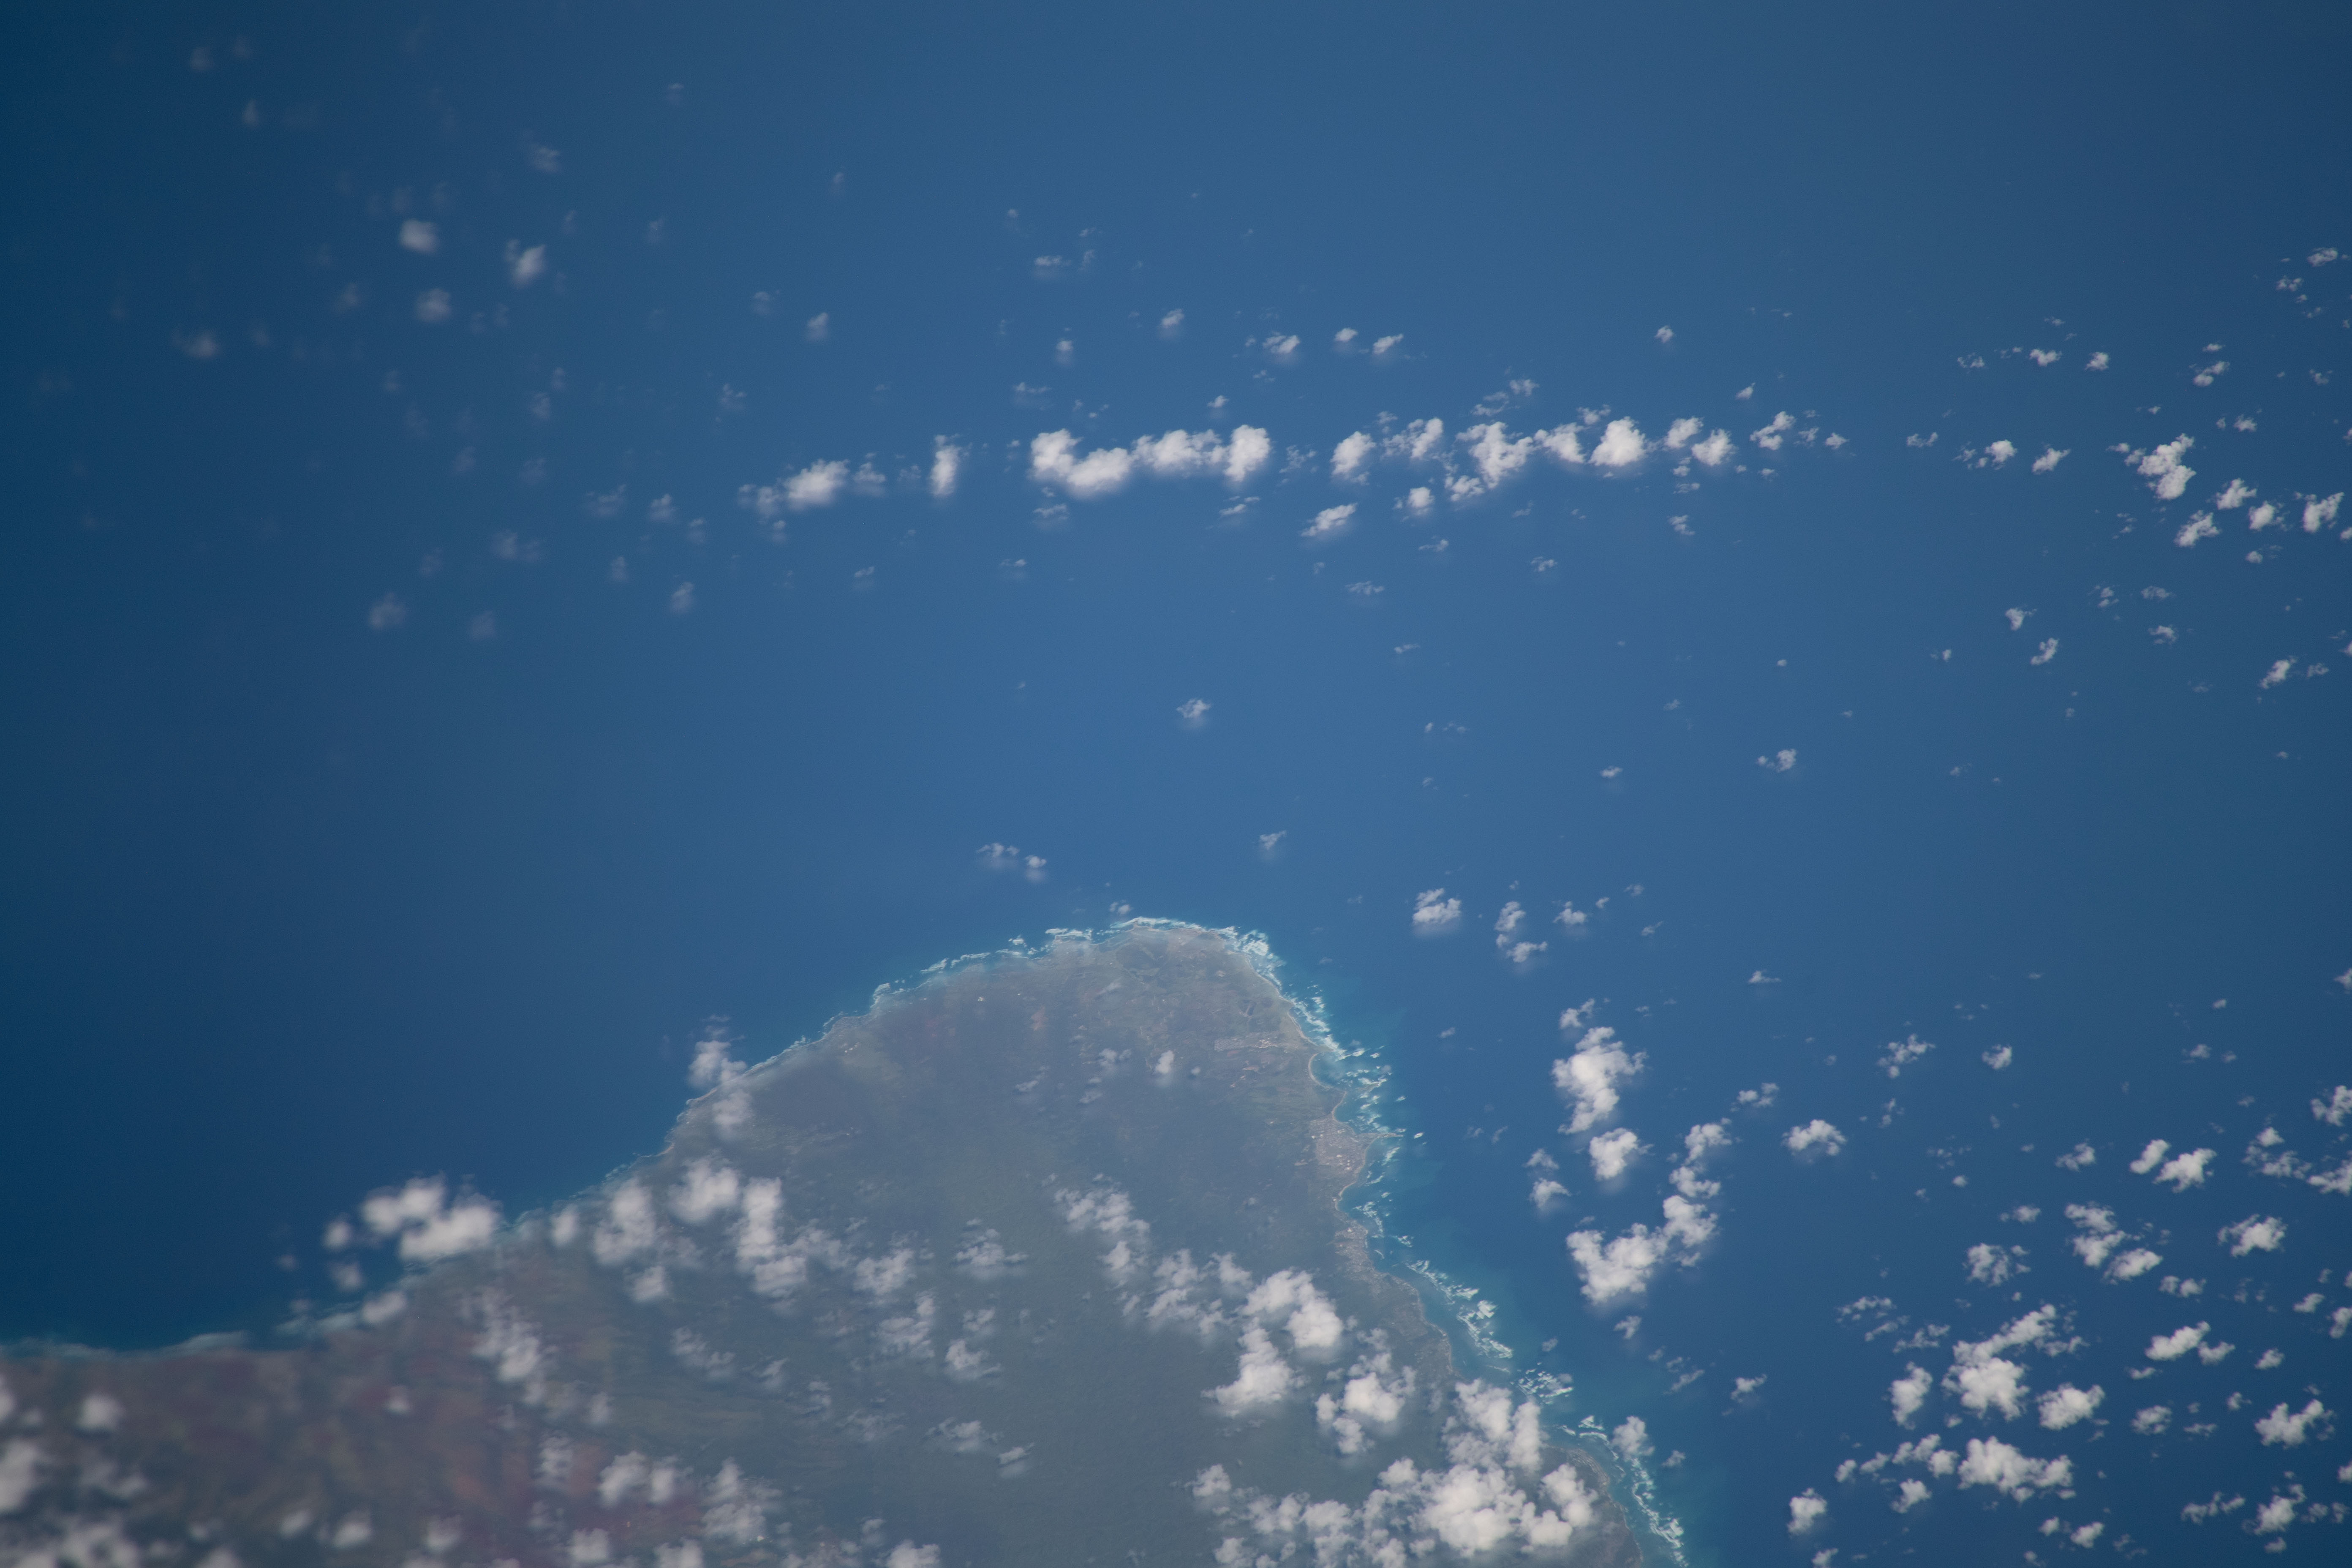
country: USA-HAWAII
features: KAWELA BAY, KULIMA GOLF COURSE
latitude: 21.7
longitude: -158.0
